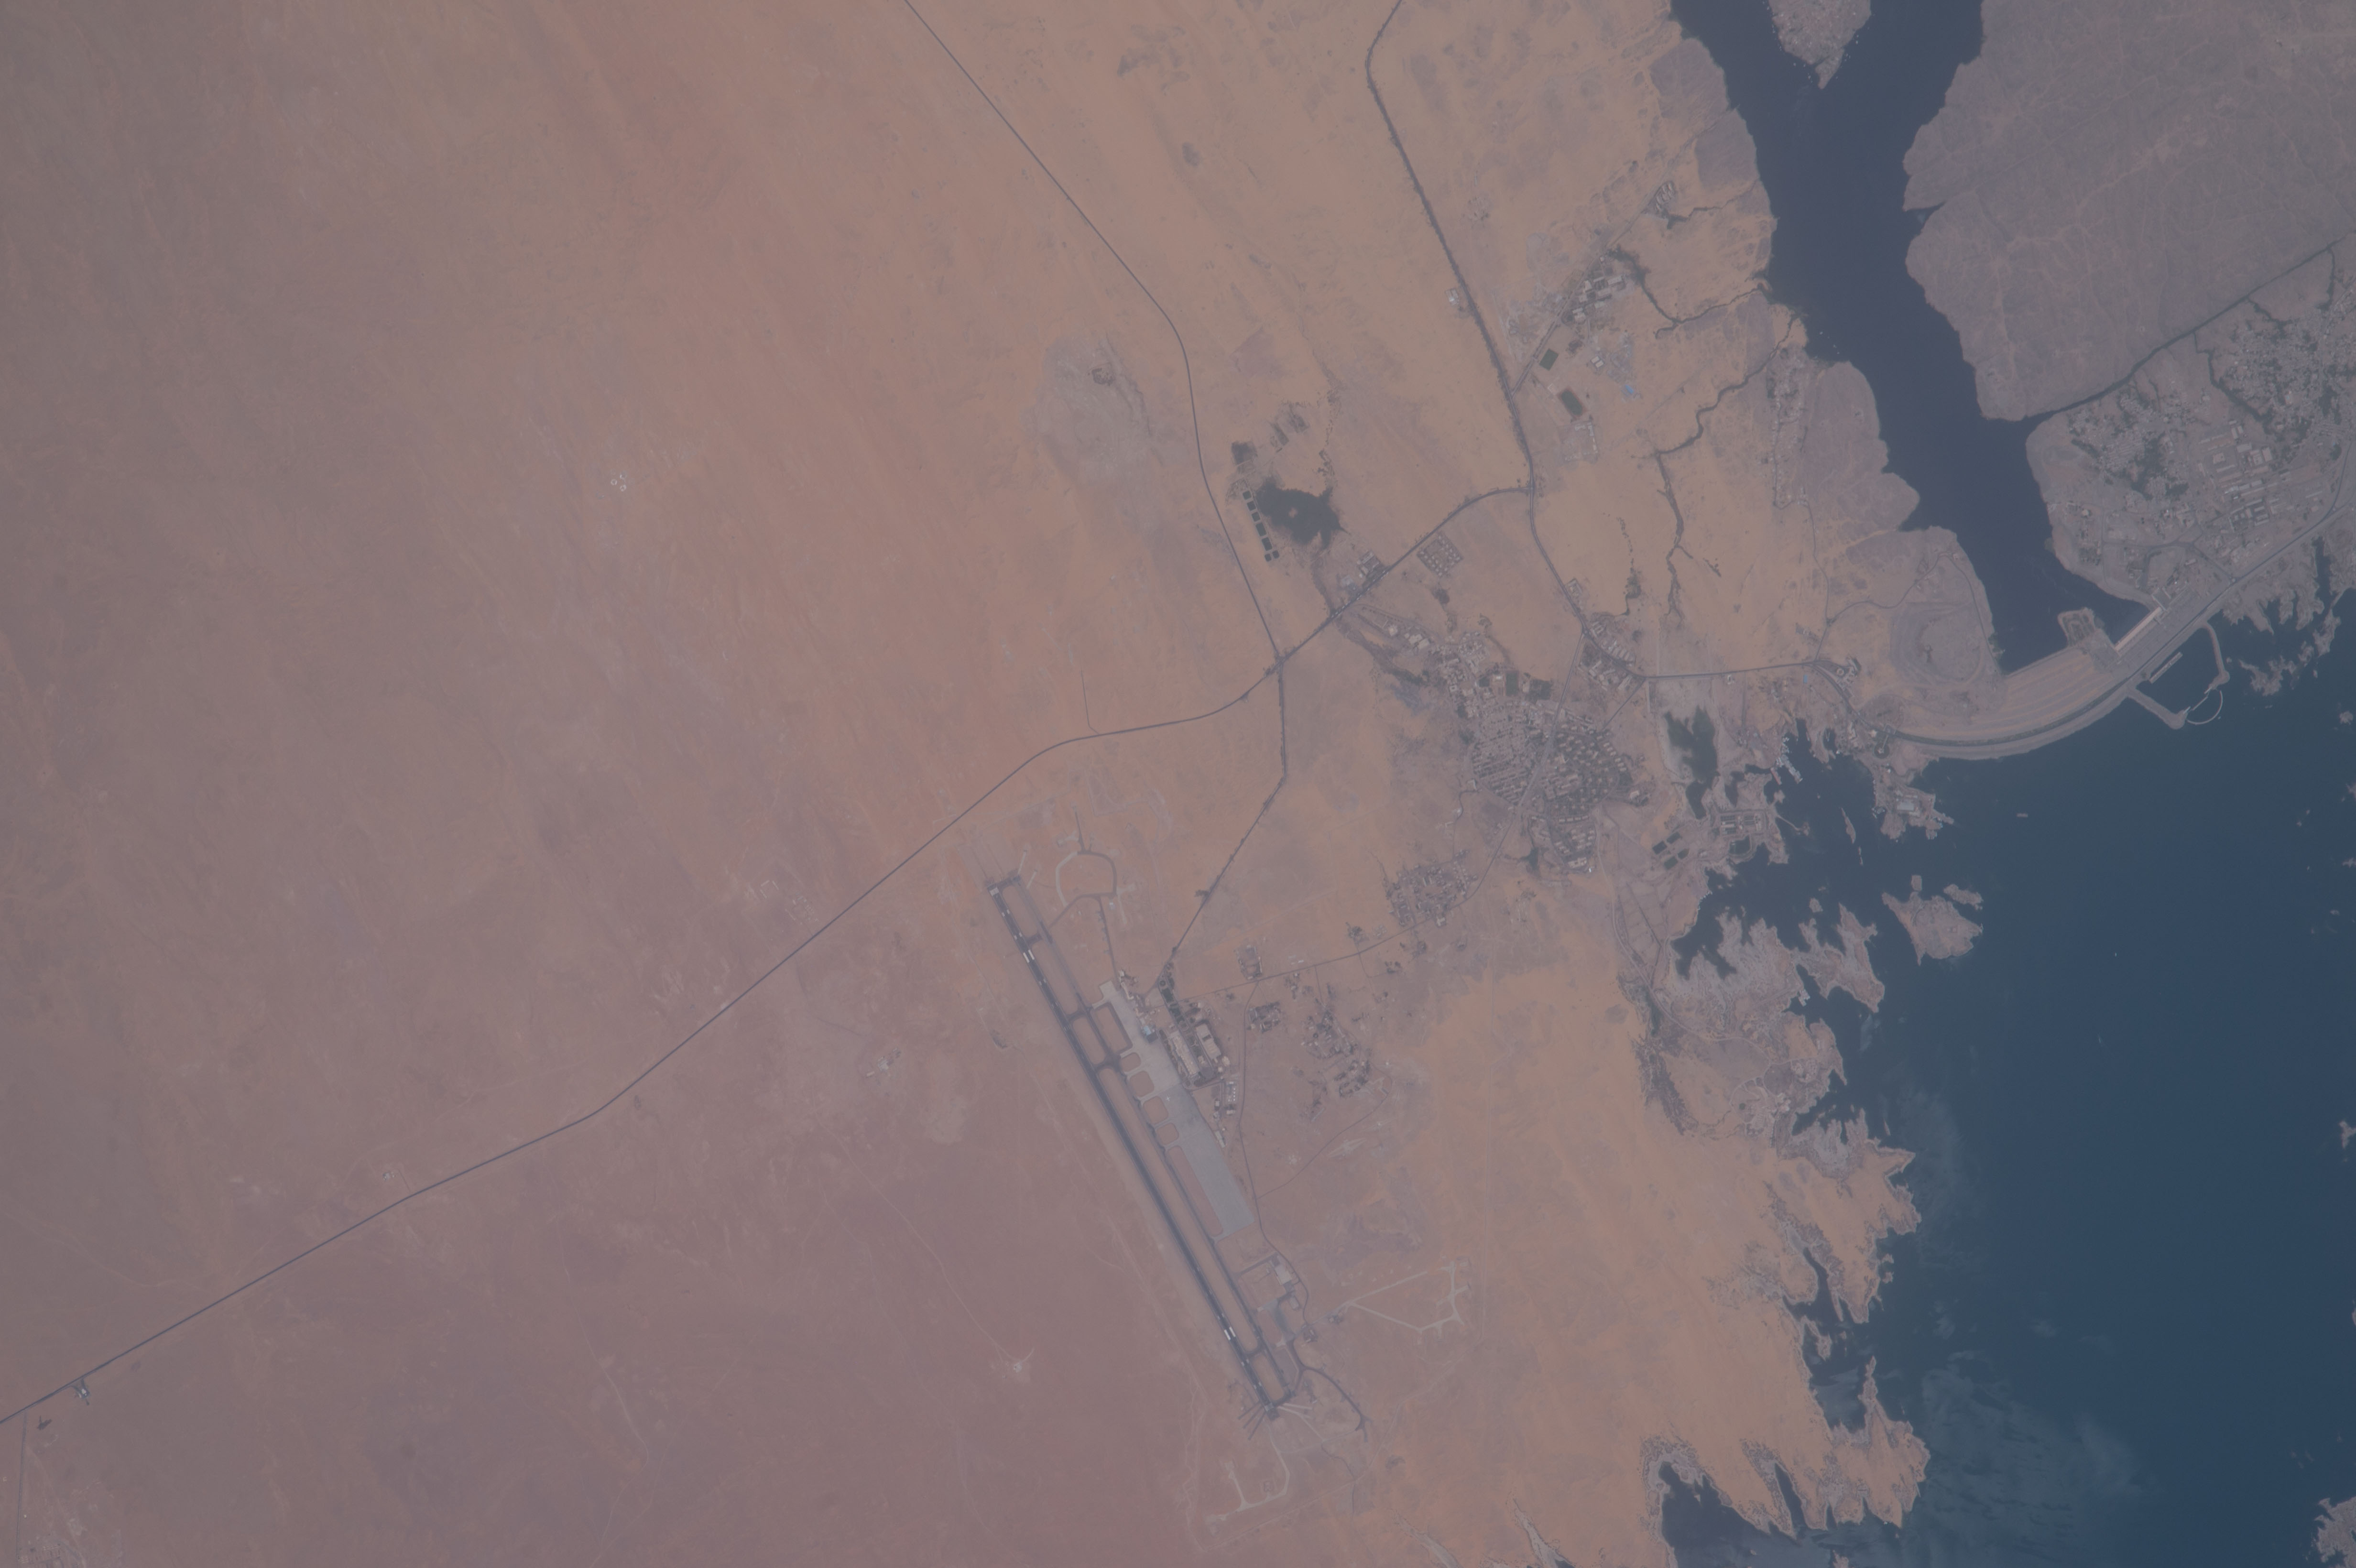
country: EGYPT
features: NILE RIVER, LAKE NASSER, ASWAN DAM, ASWAN INTERNATIONAL AIRPORT, ASWAN-ABU SIMBEL ROAD, ASWAN, EASTERN DESERT
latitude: 24.0
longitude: 32.8
